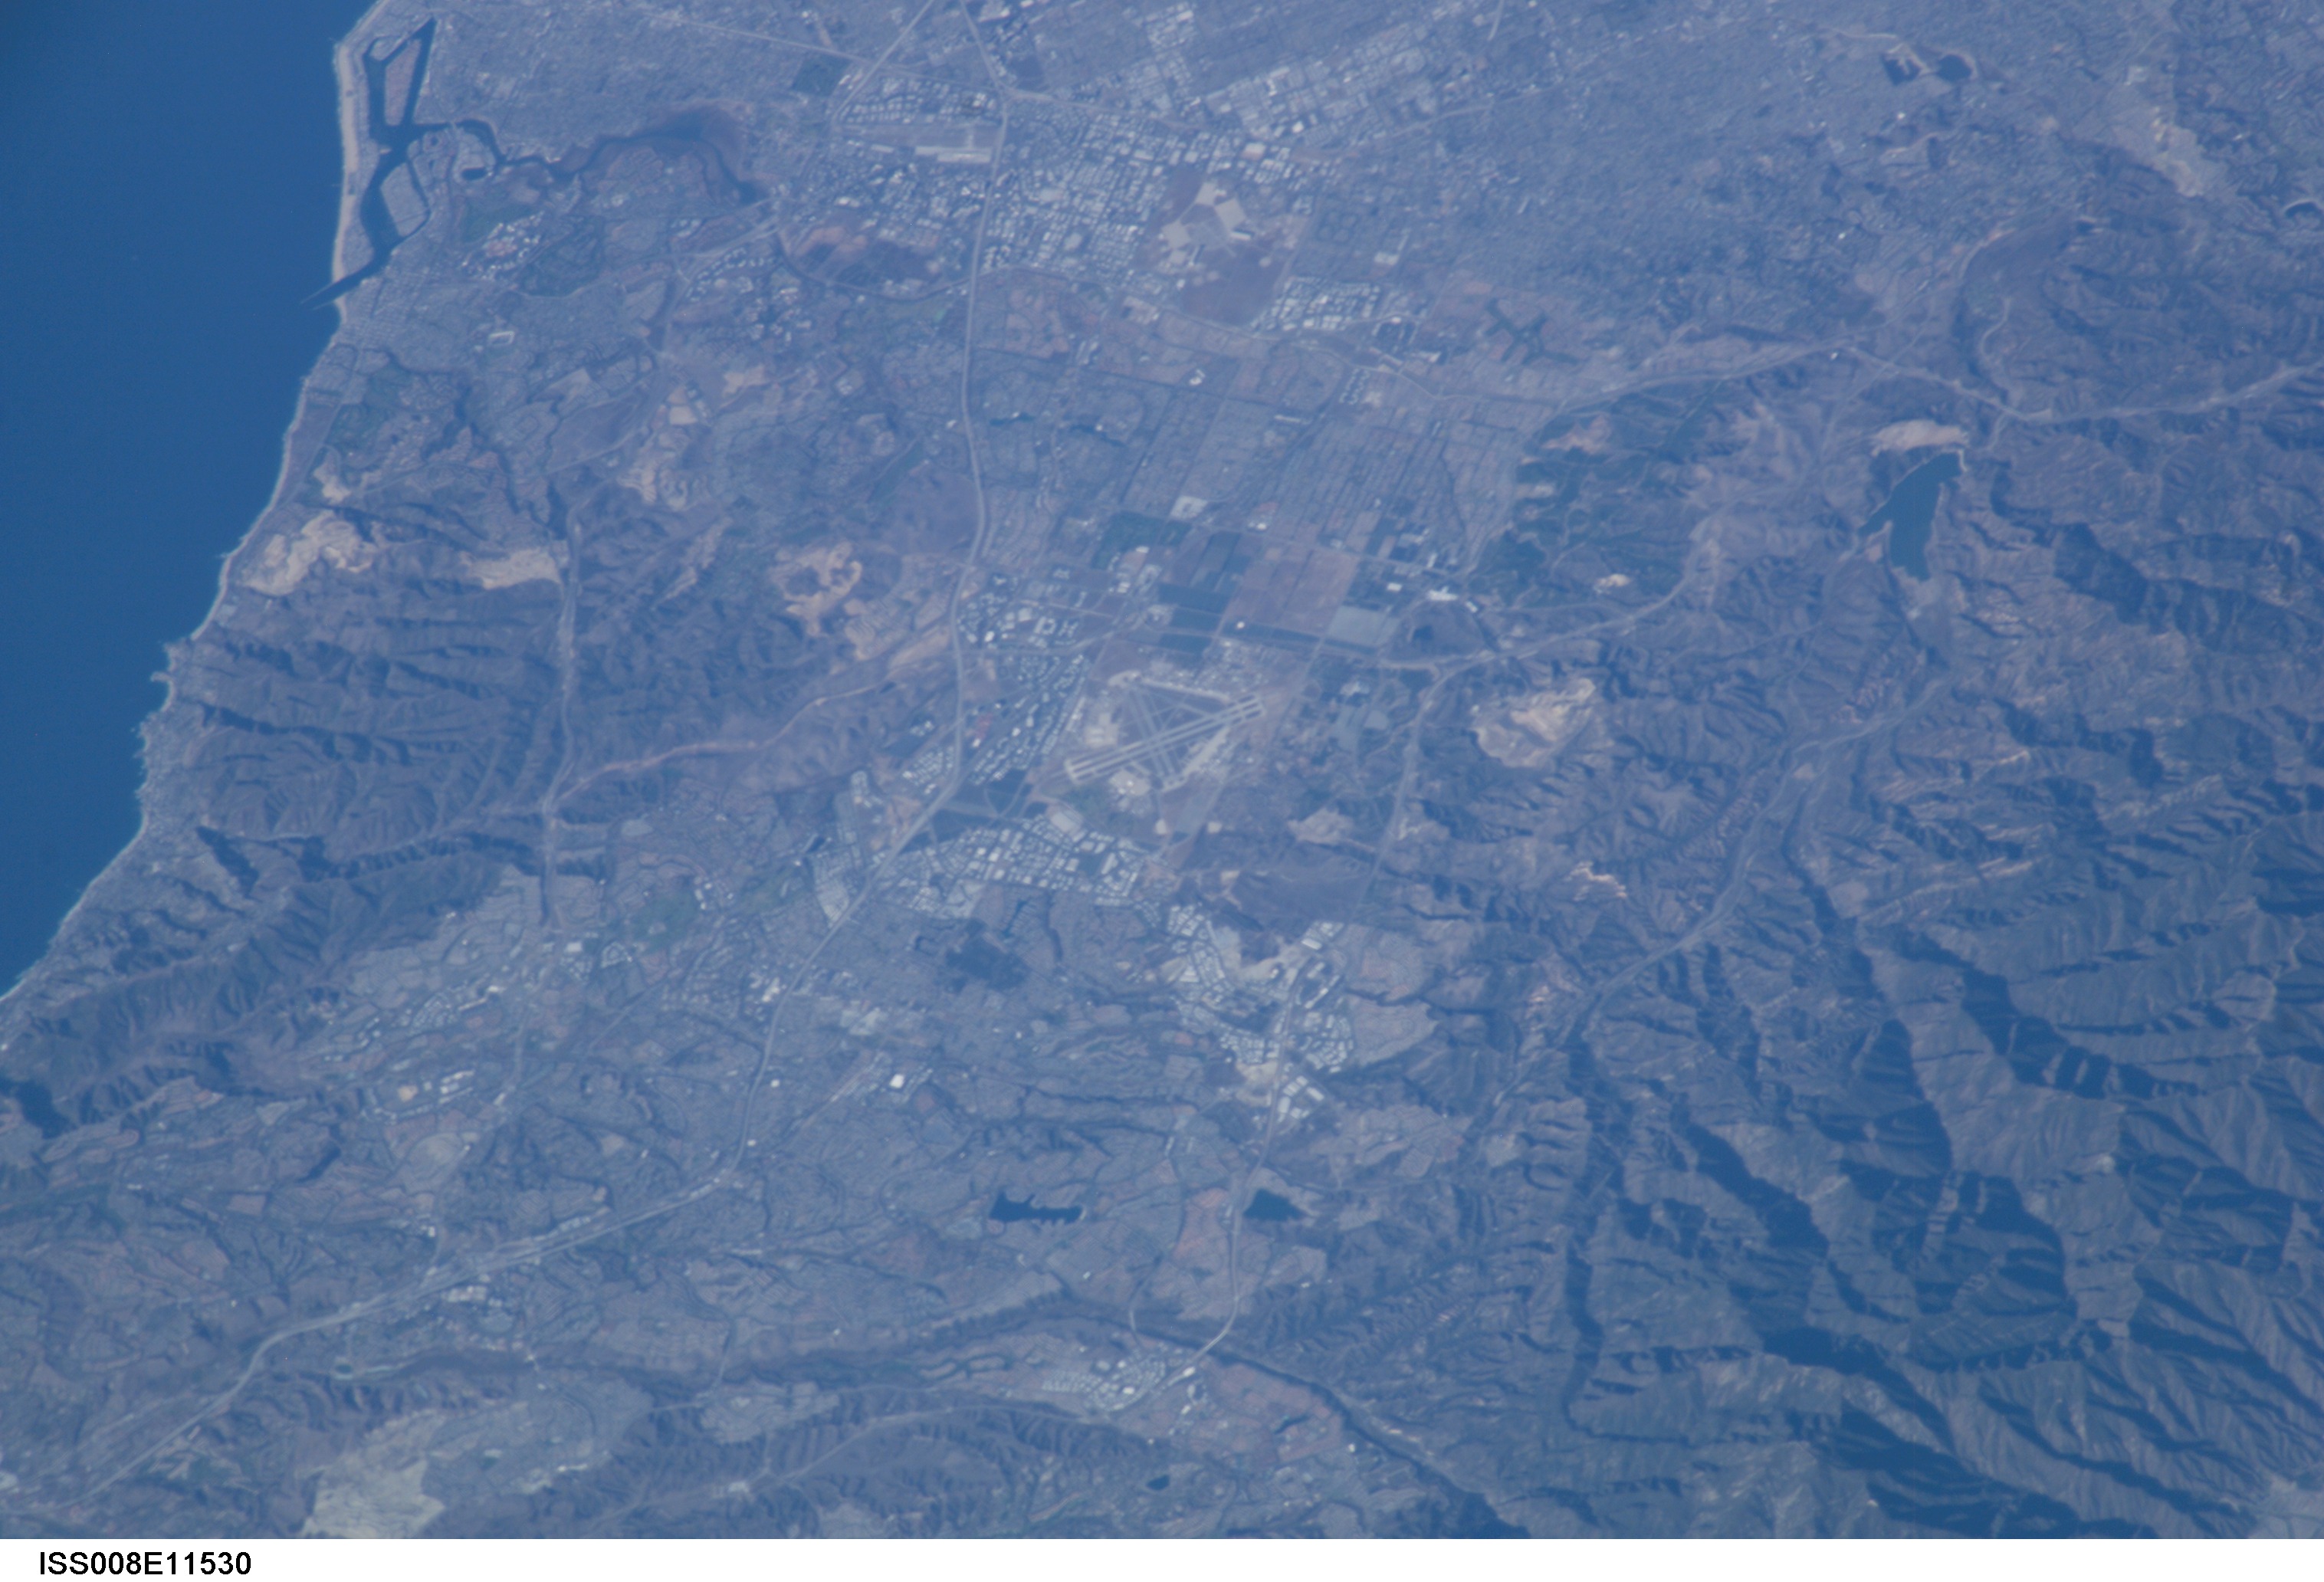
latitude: 33.7
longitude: -117.7
